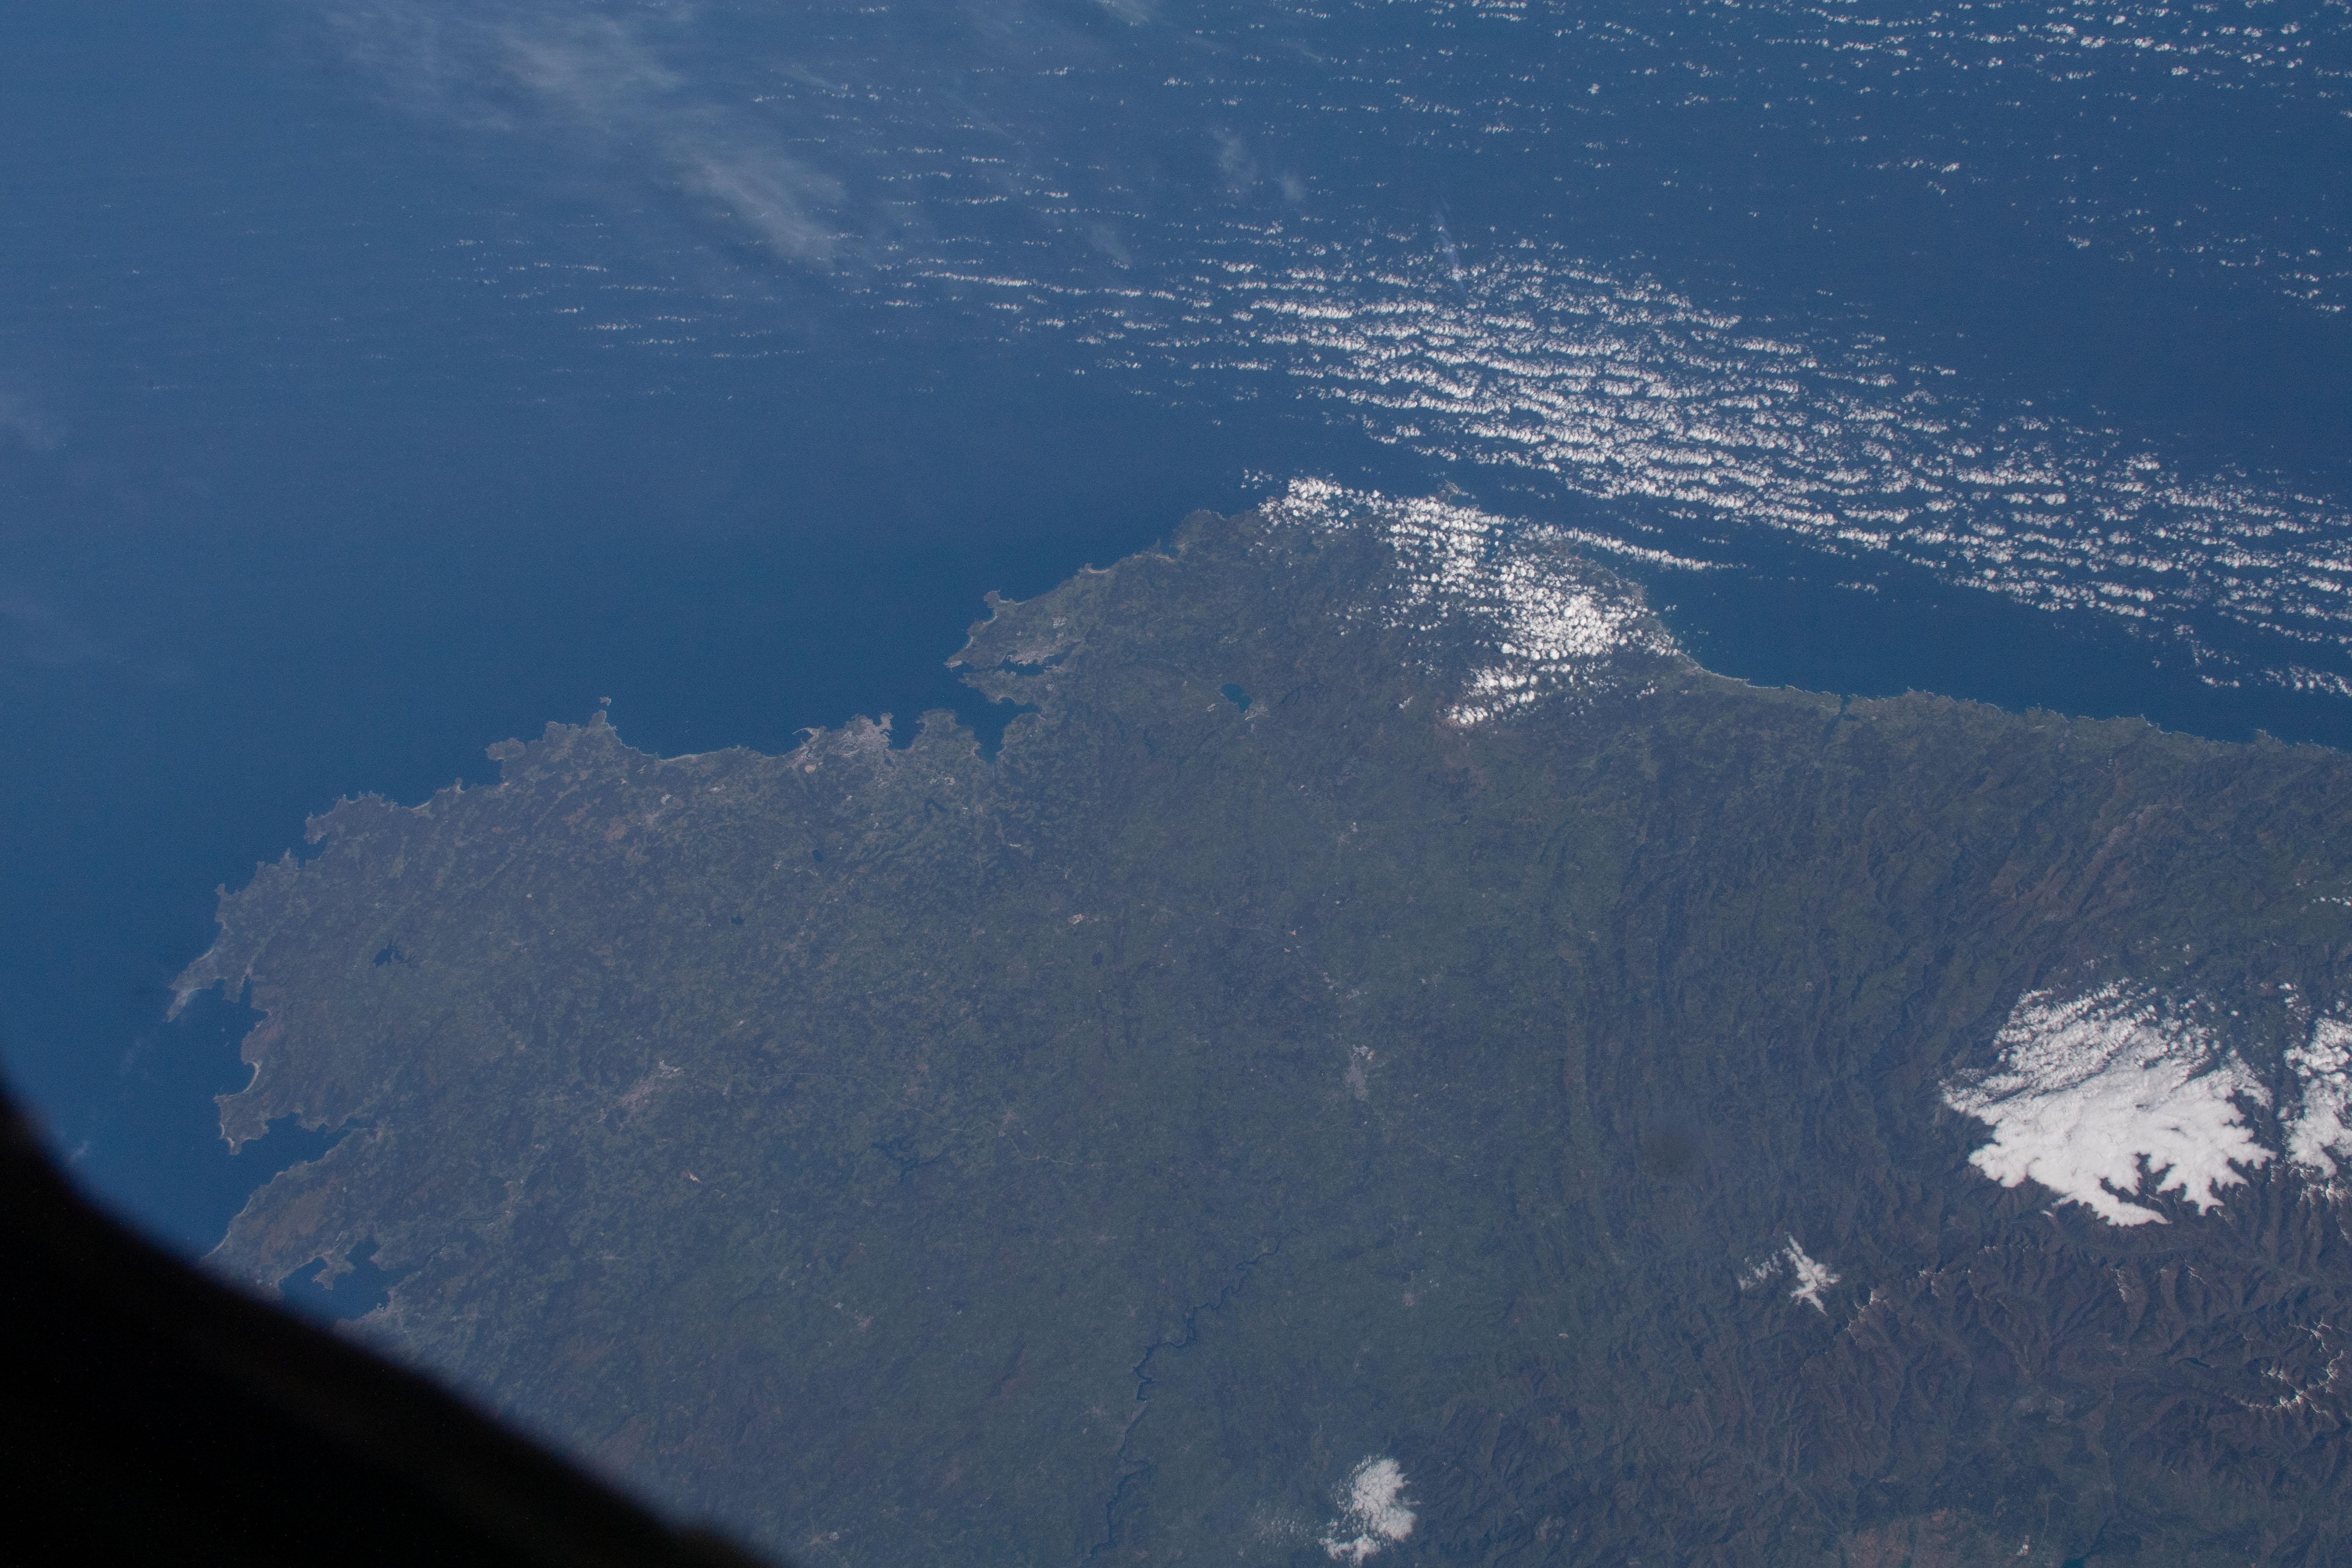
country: SPAIN
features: BAY OF BISCAY, NORTH ATLANTIC OCEAN, GALICIA, ESTUARY
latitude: 43.5
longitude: -7.0
